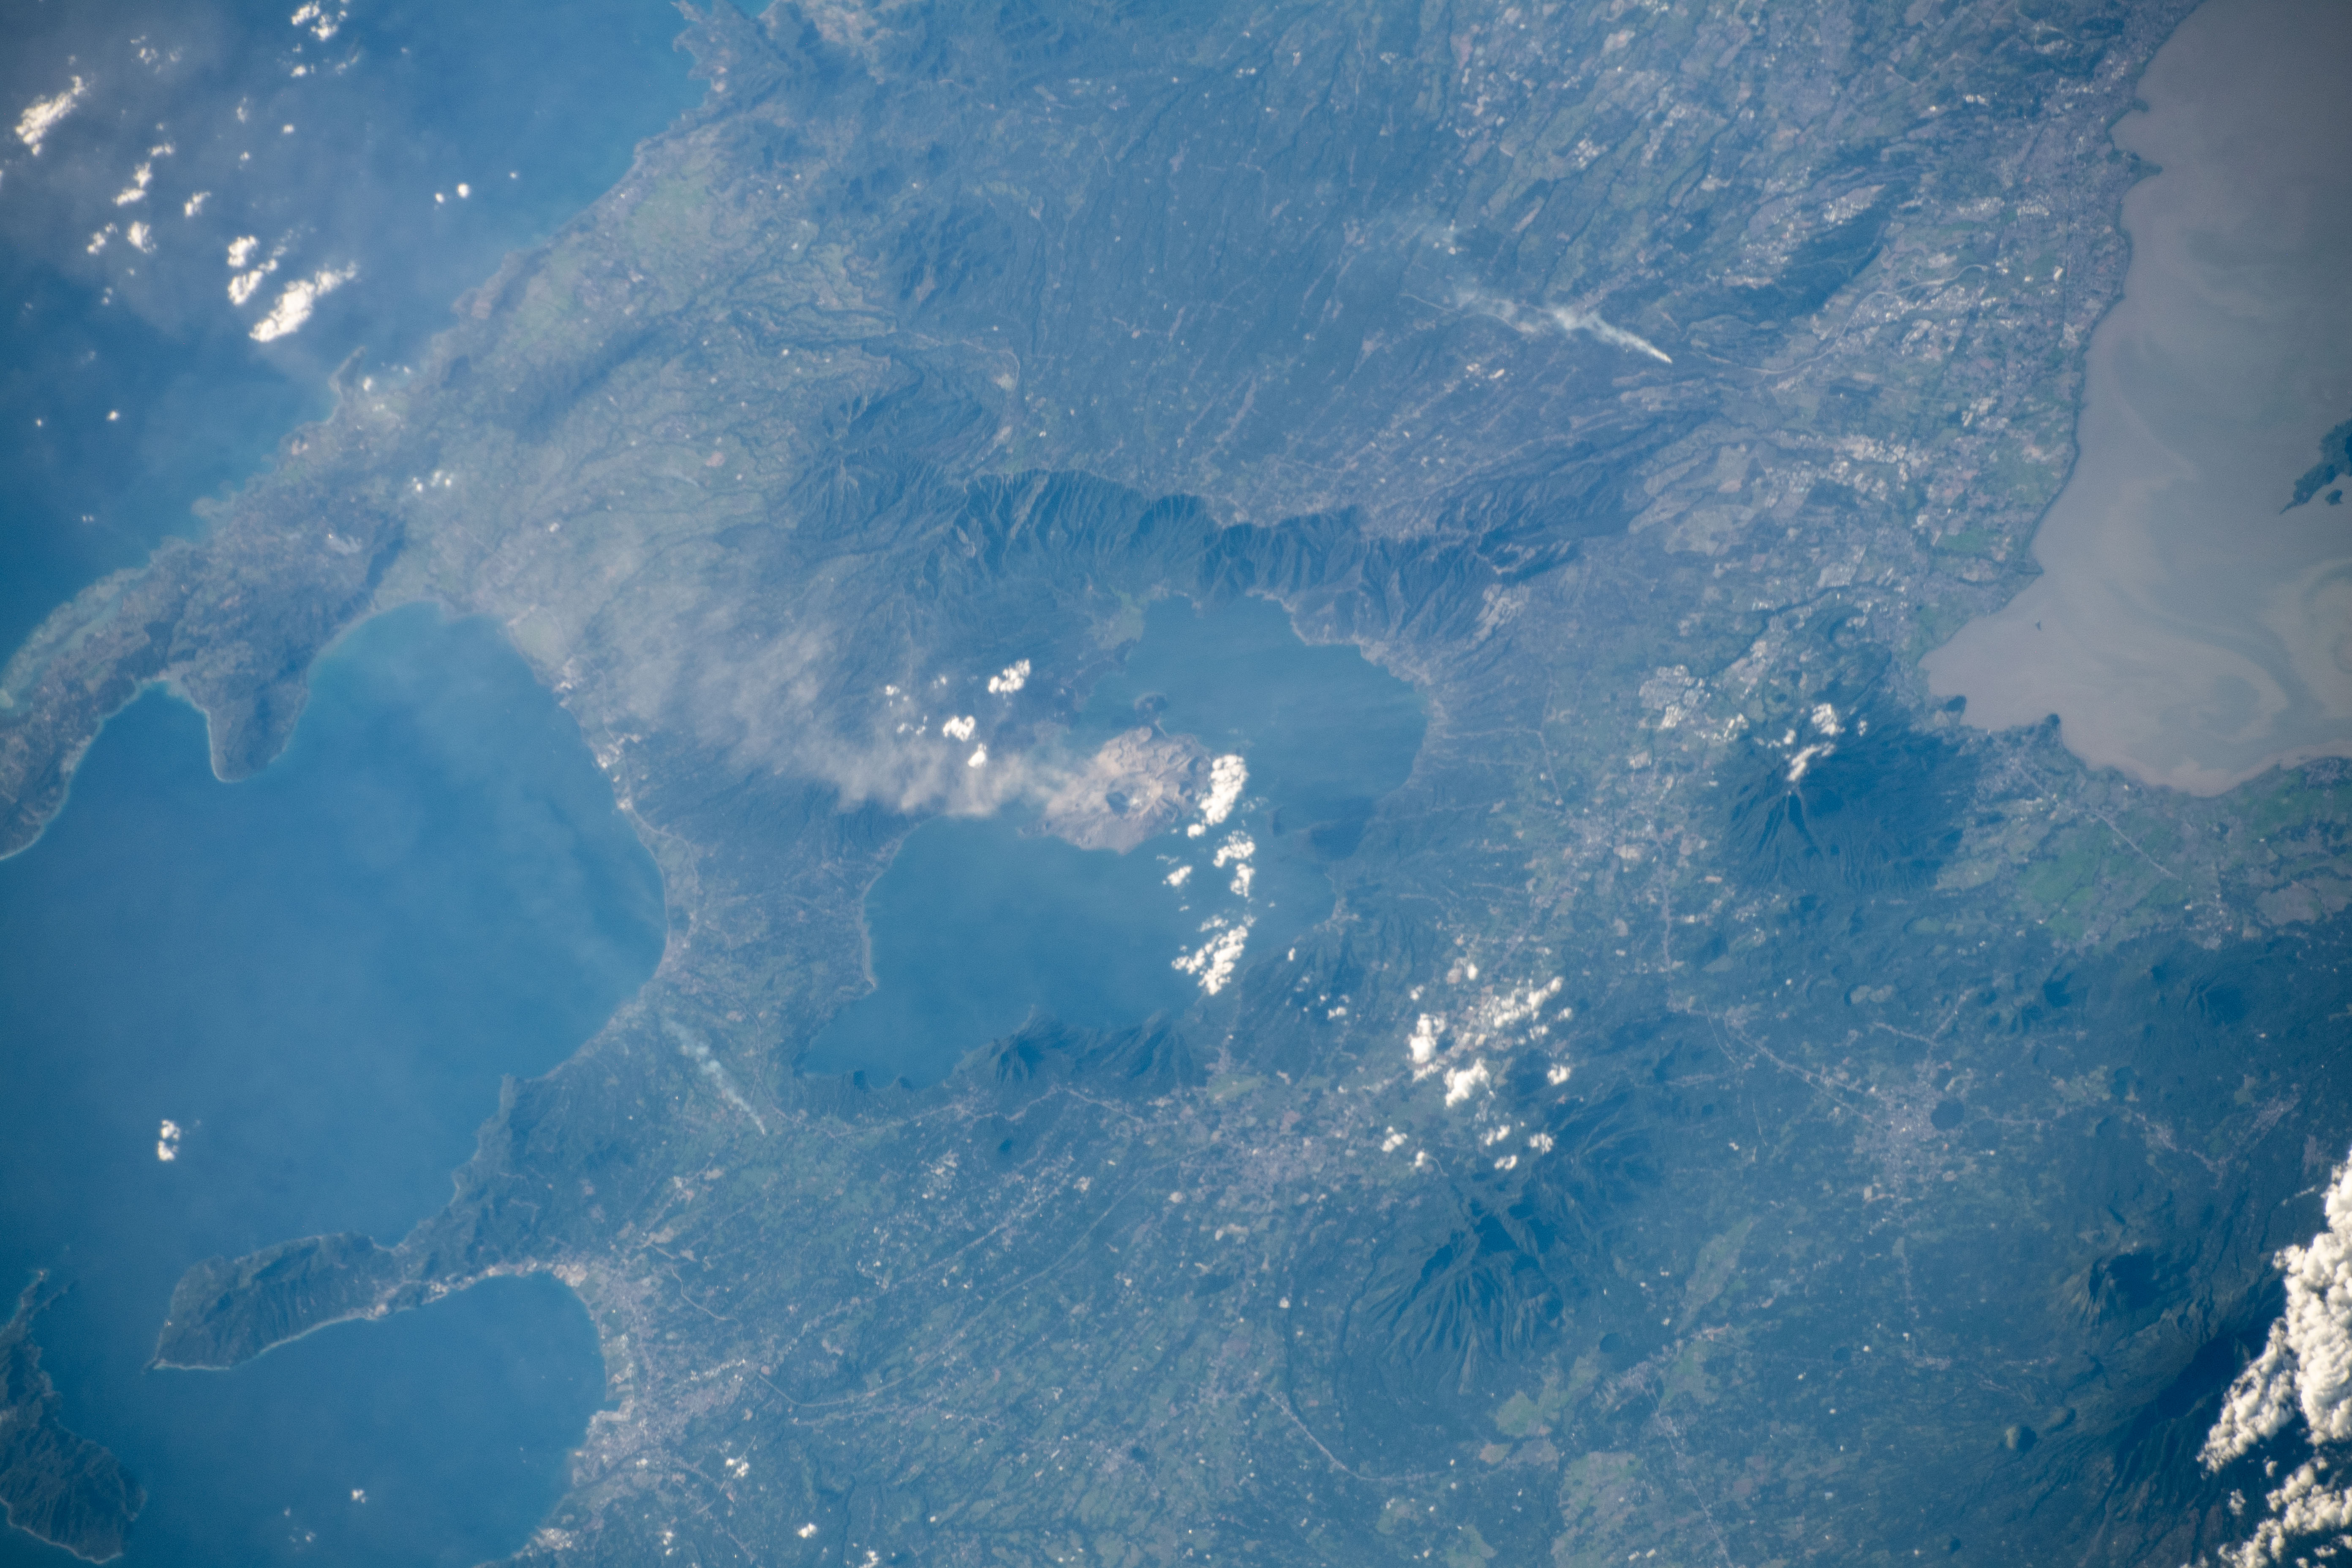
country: PHILIPPINES
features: TAAL VOLCANO
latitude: 14.0
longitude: 121.0
